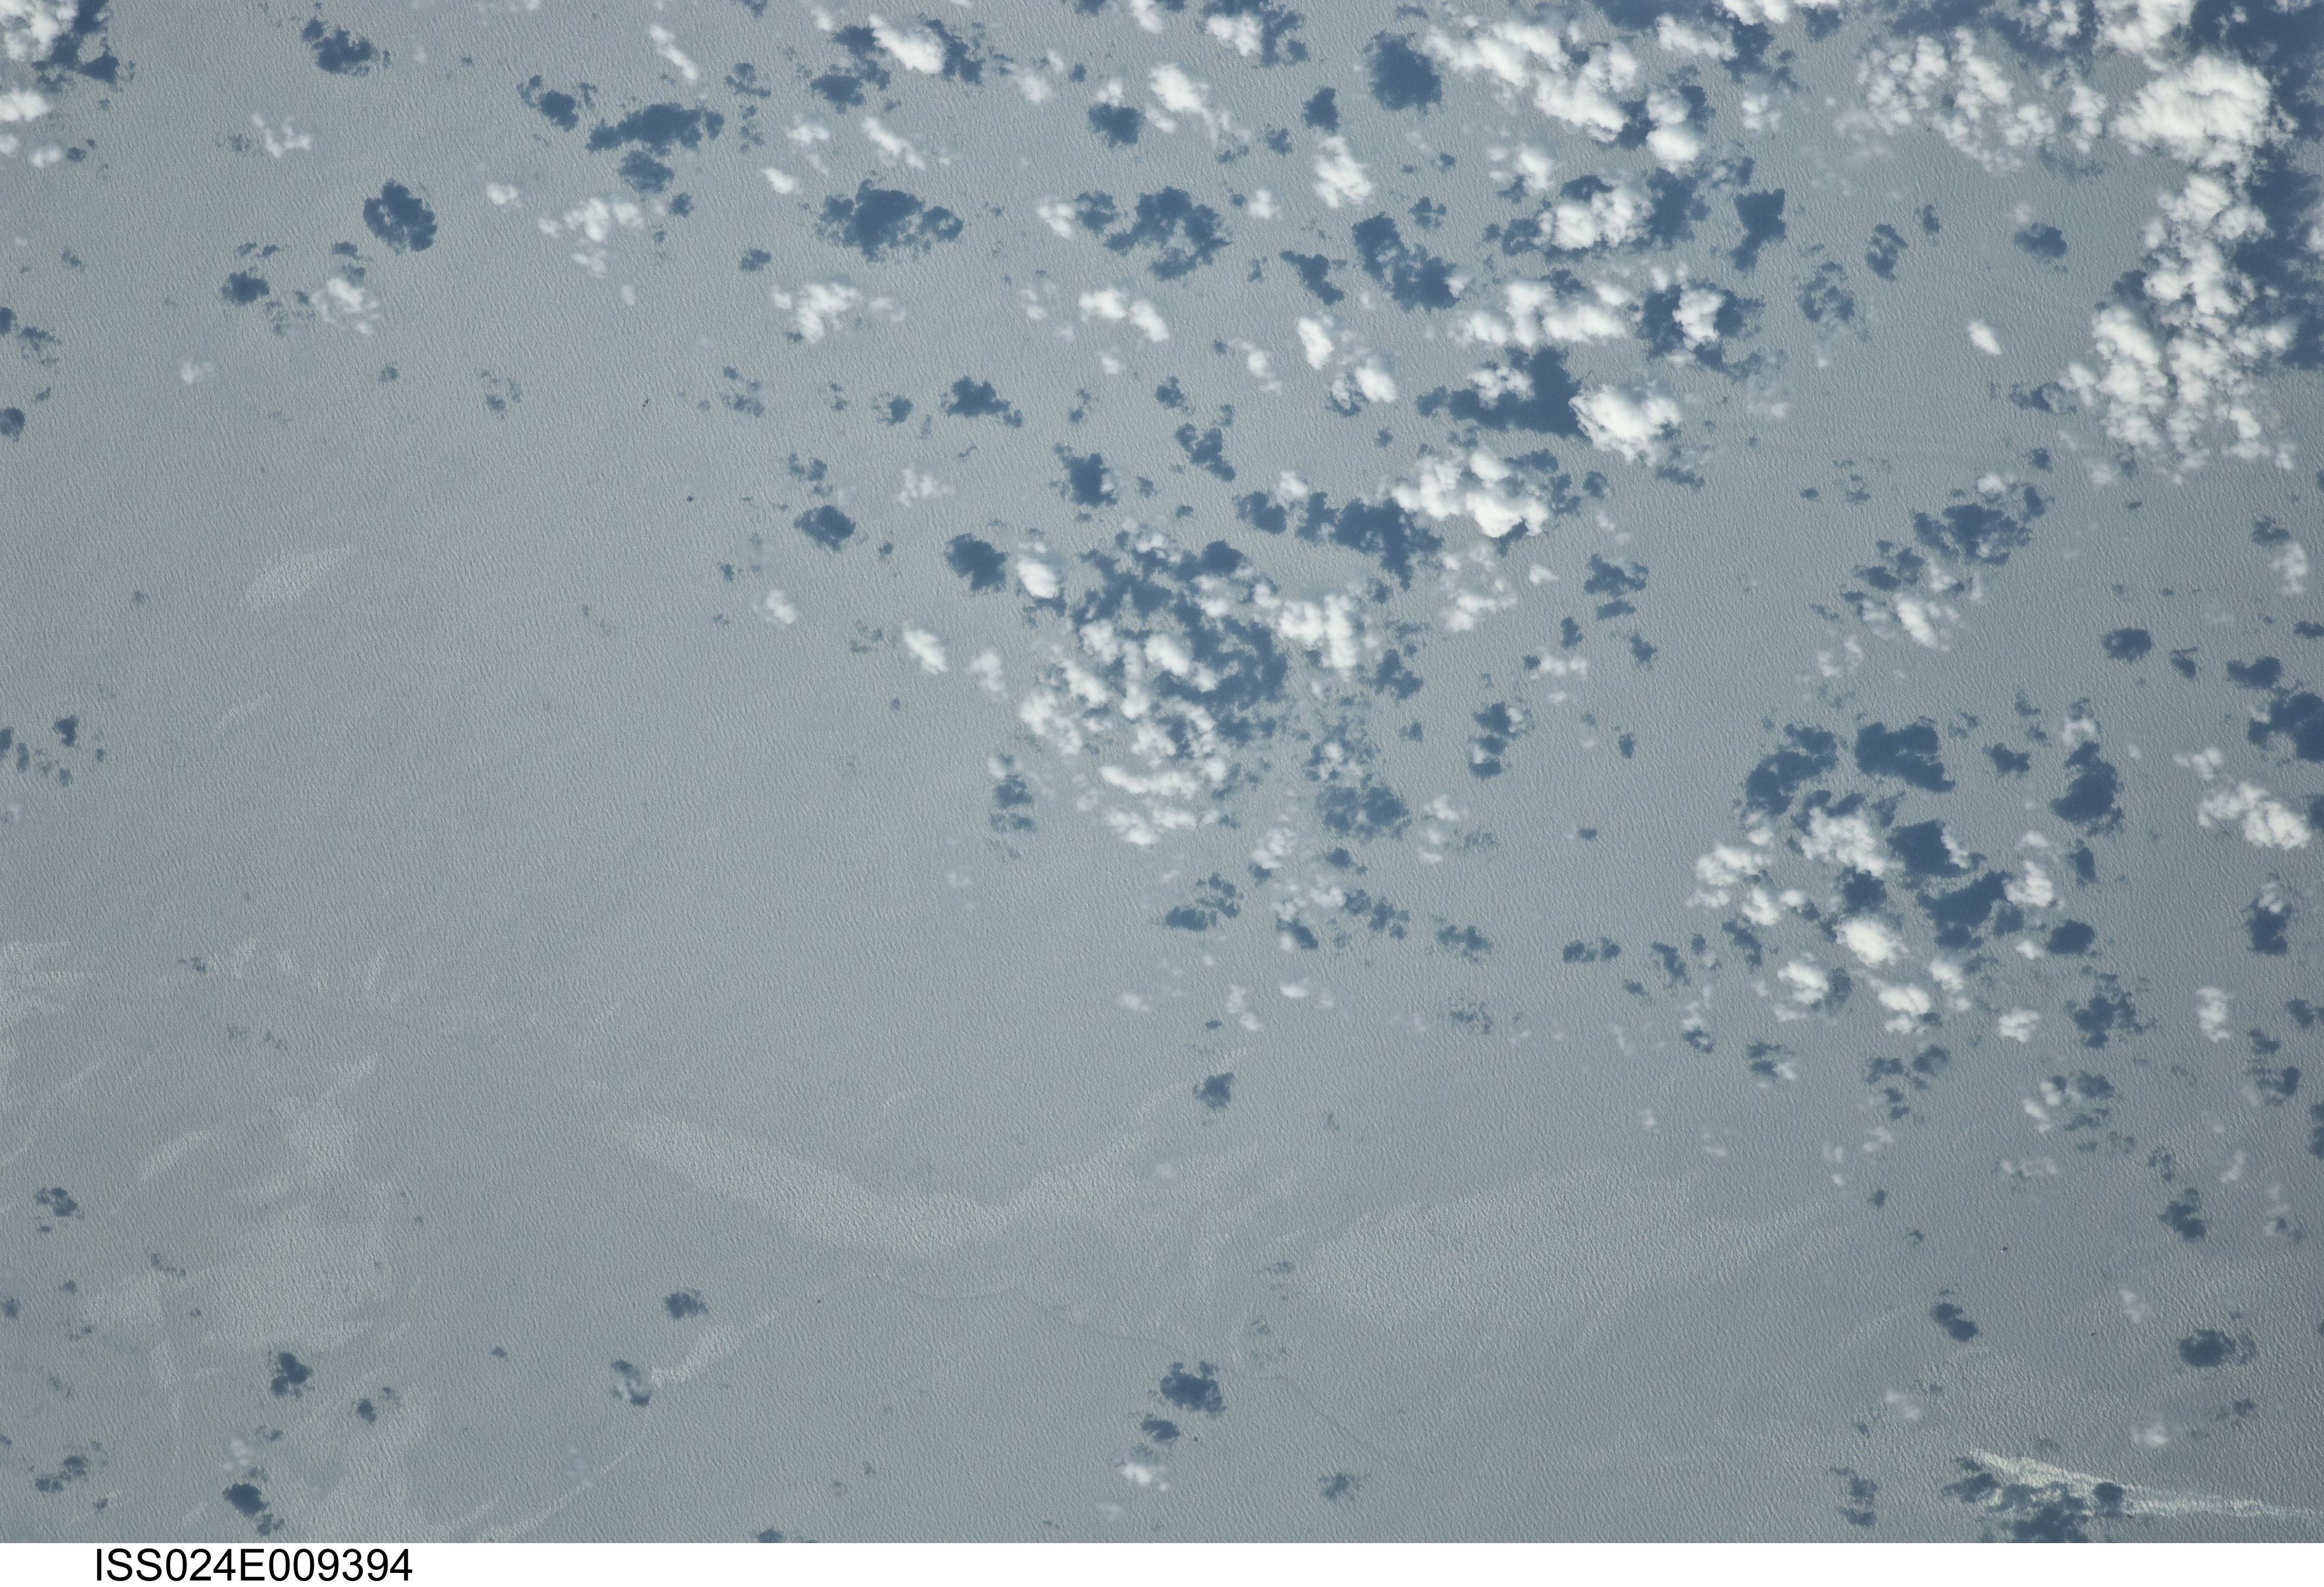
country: GULF OF MEXICO
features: SEA SURFACE, GLINT, SHEEN, OIL RIG PLATFORMS, WAVES, SHIP WAKES
